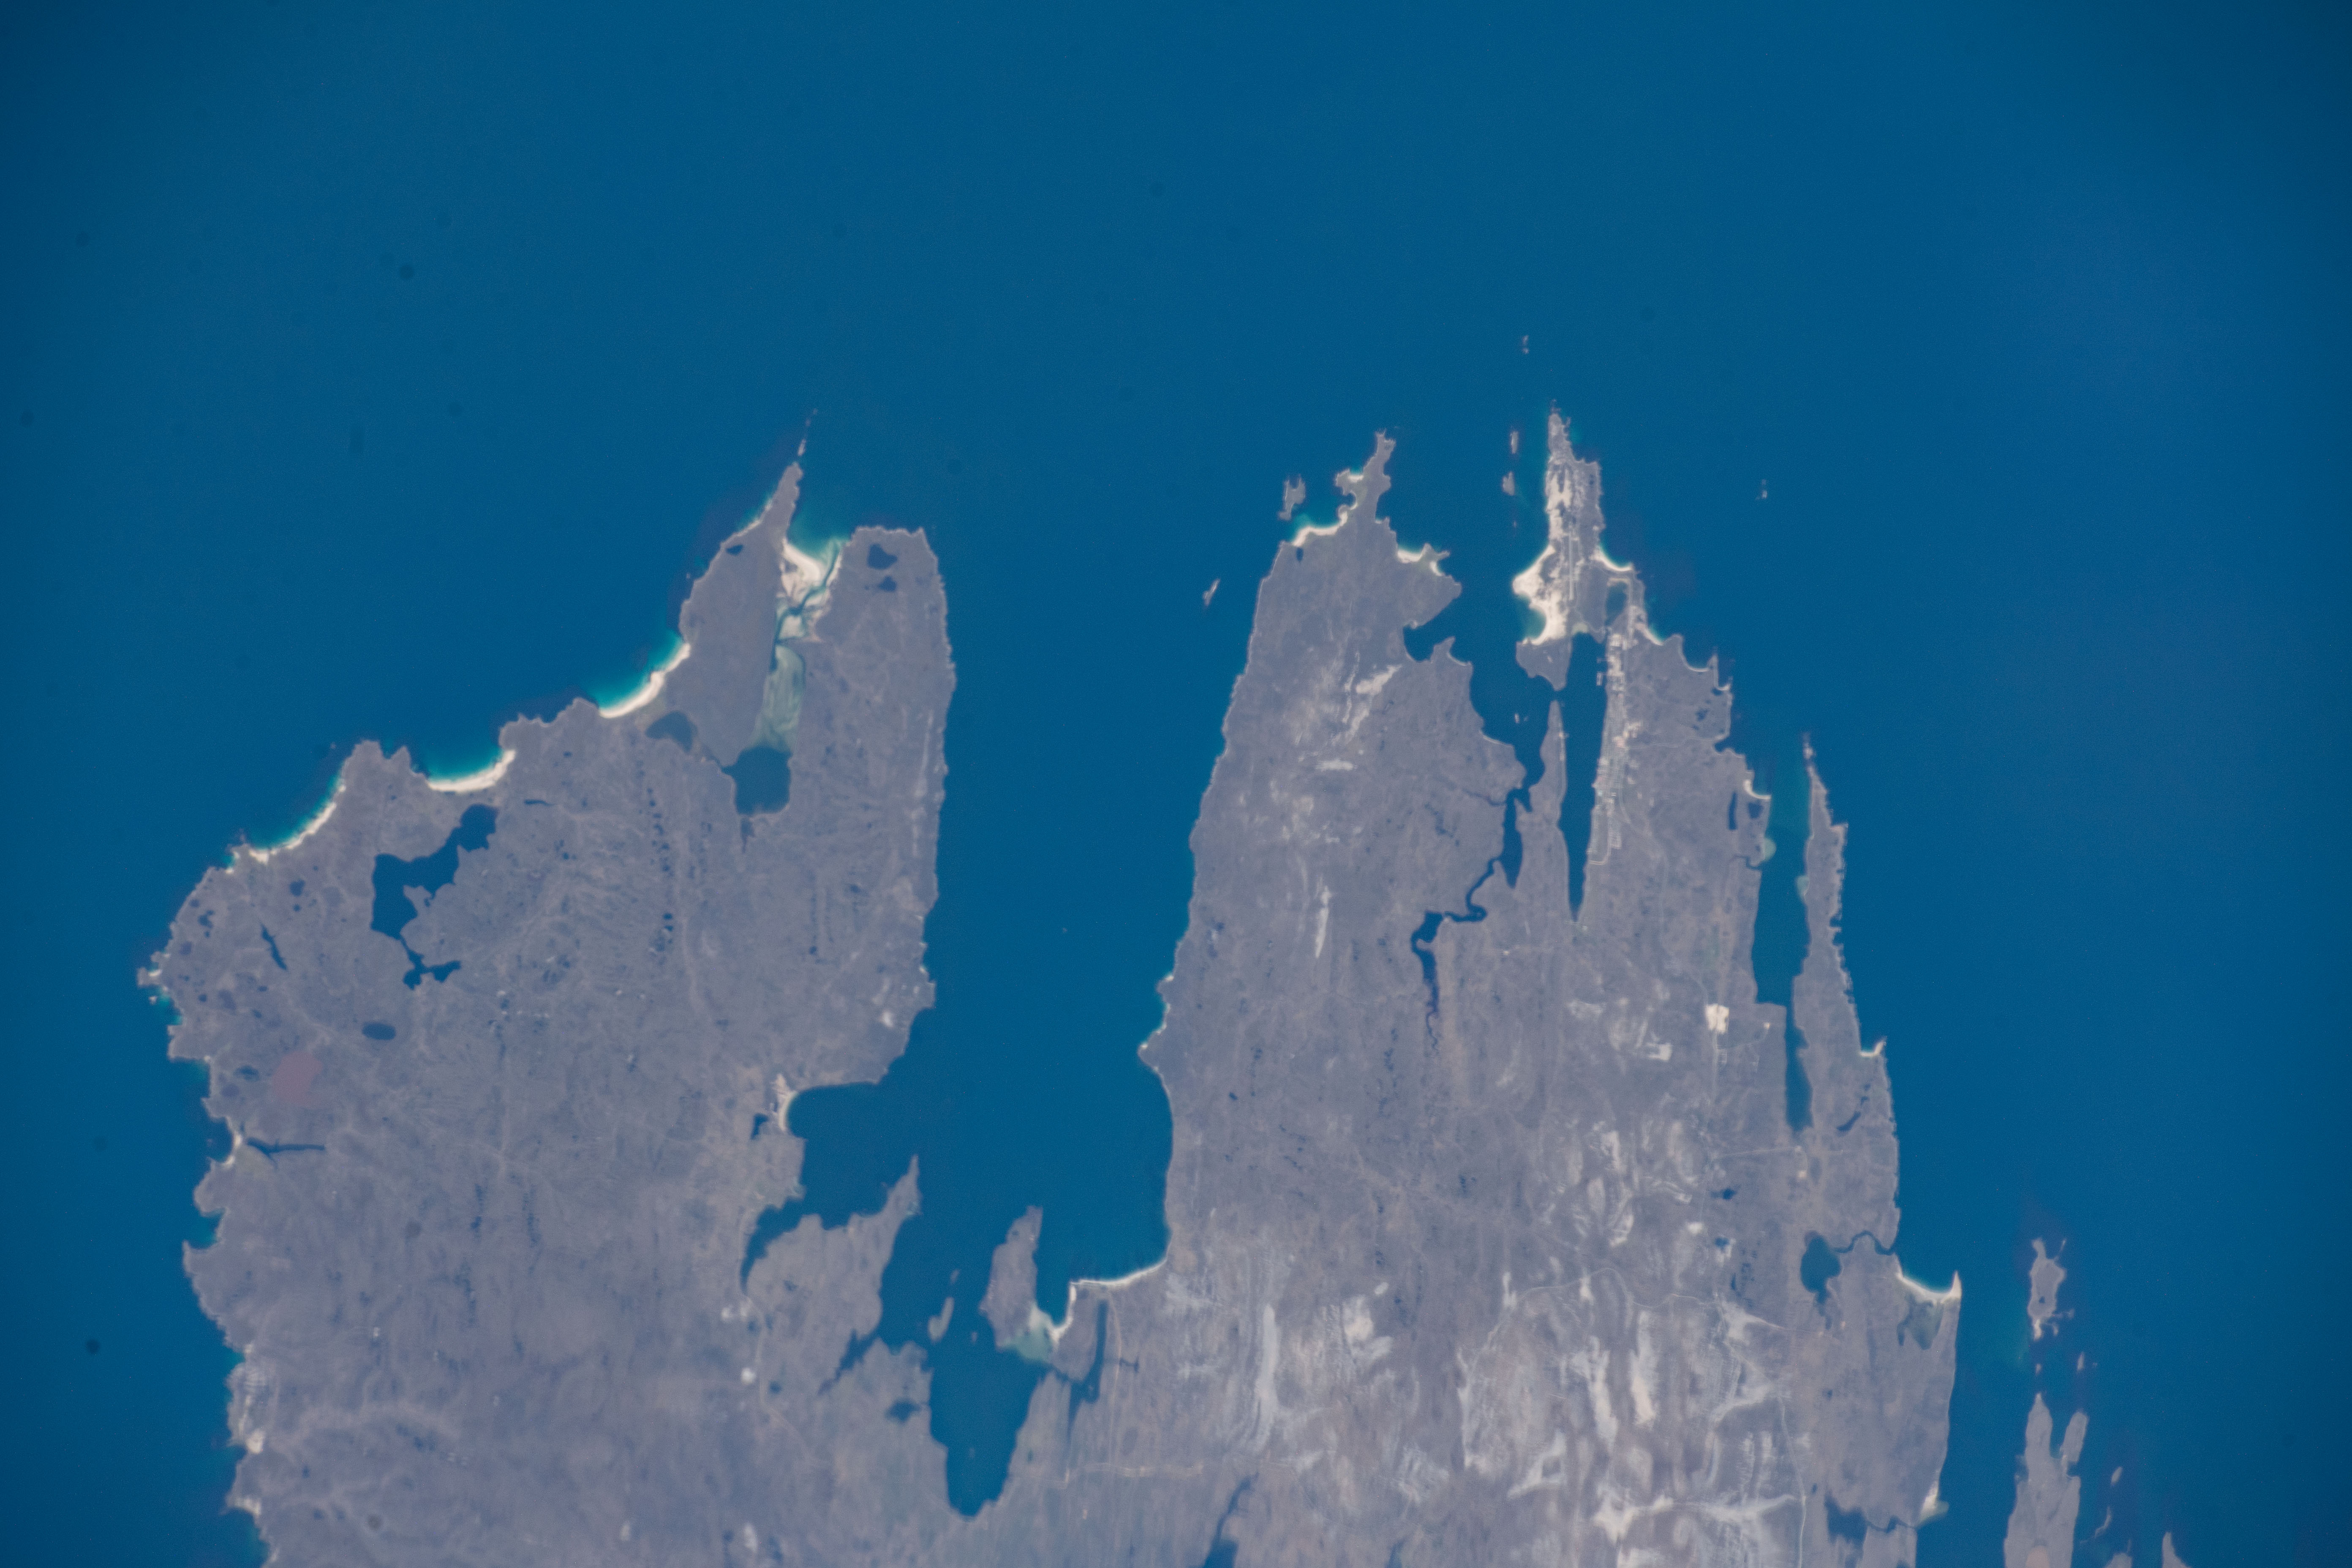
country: FALKLAND ISLANDS
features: FALKLAND ISLANDS, STANLEY
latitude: -51.6
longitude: -57.9
